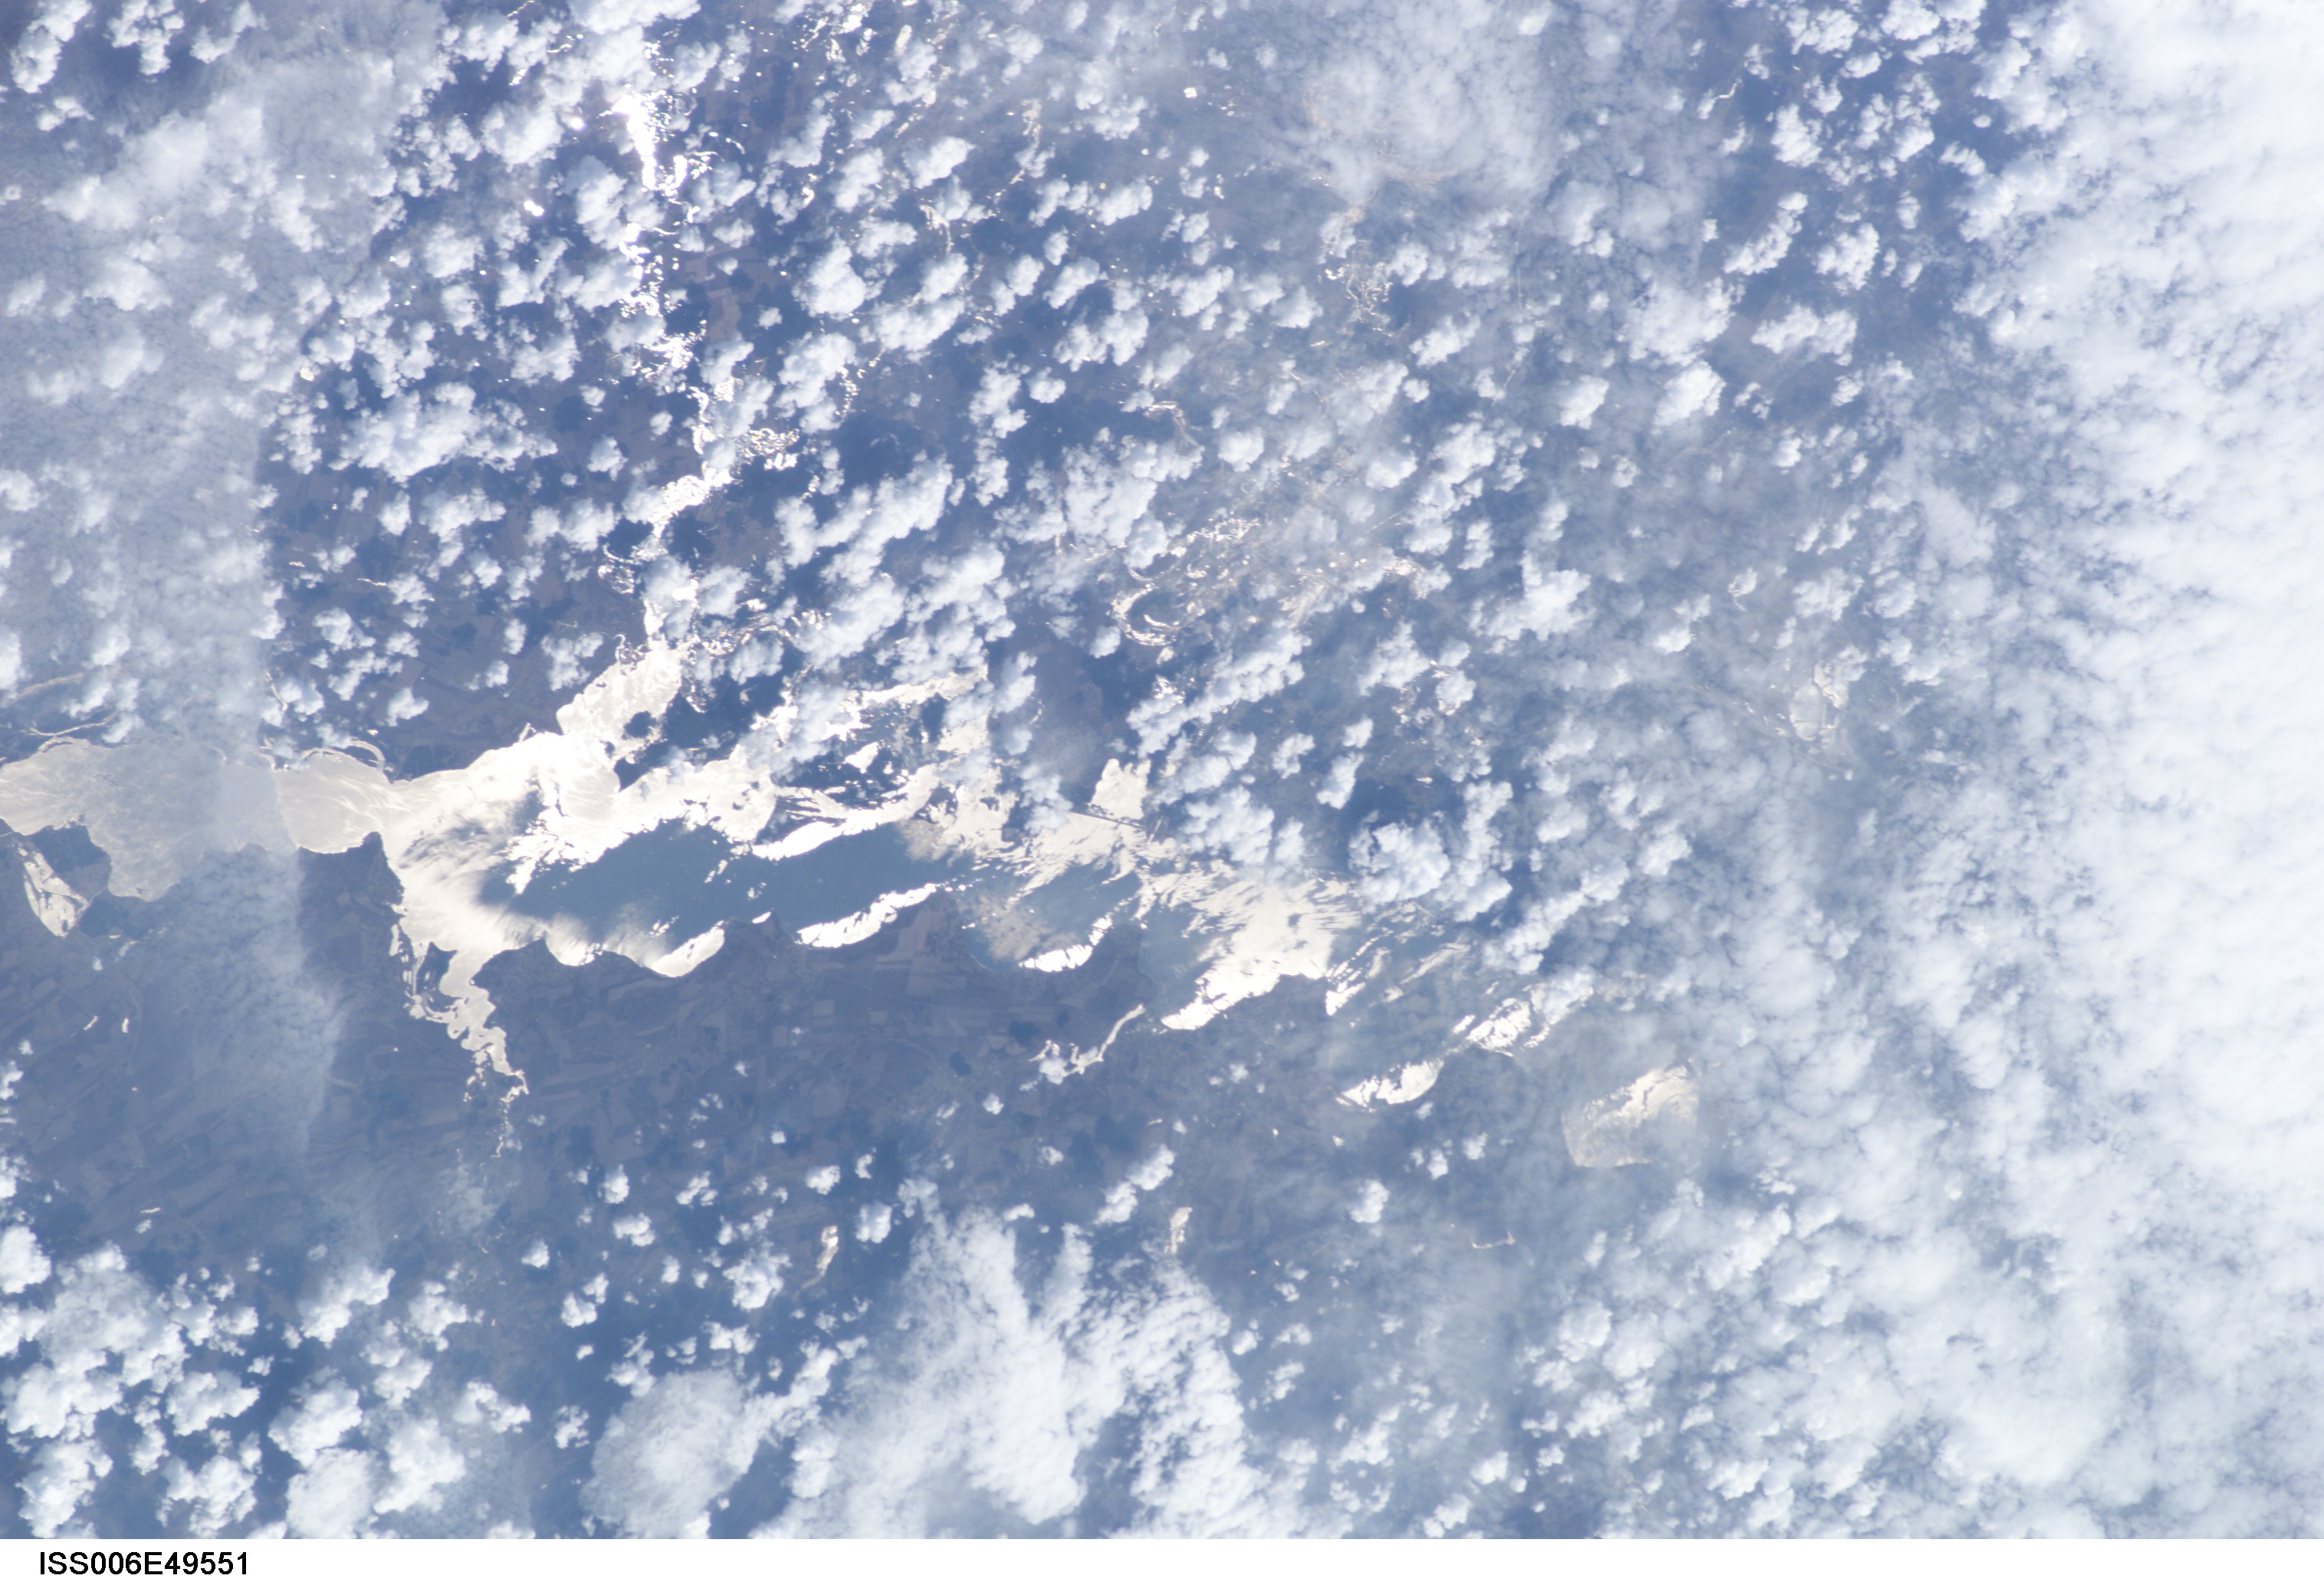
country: UKRAINE
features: DNIEPER RIVER, SUNGLINT
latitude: 48.5
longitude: 34.0
